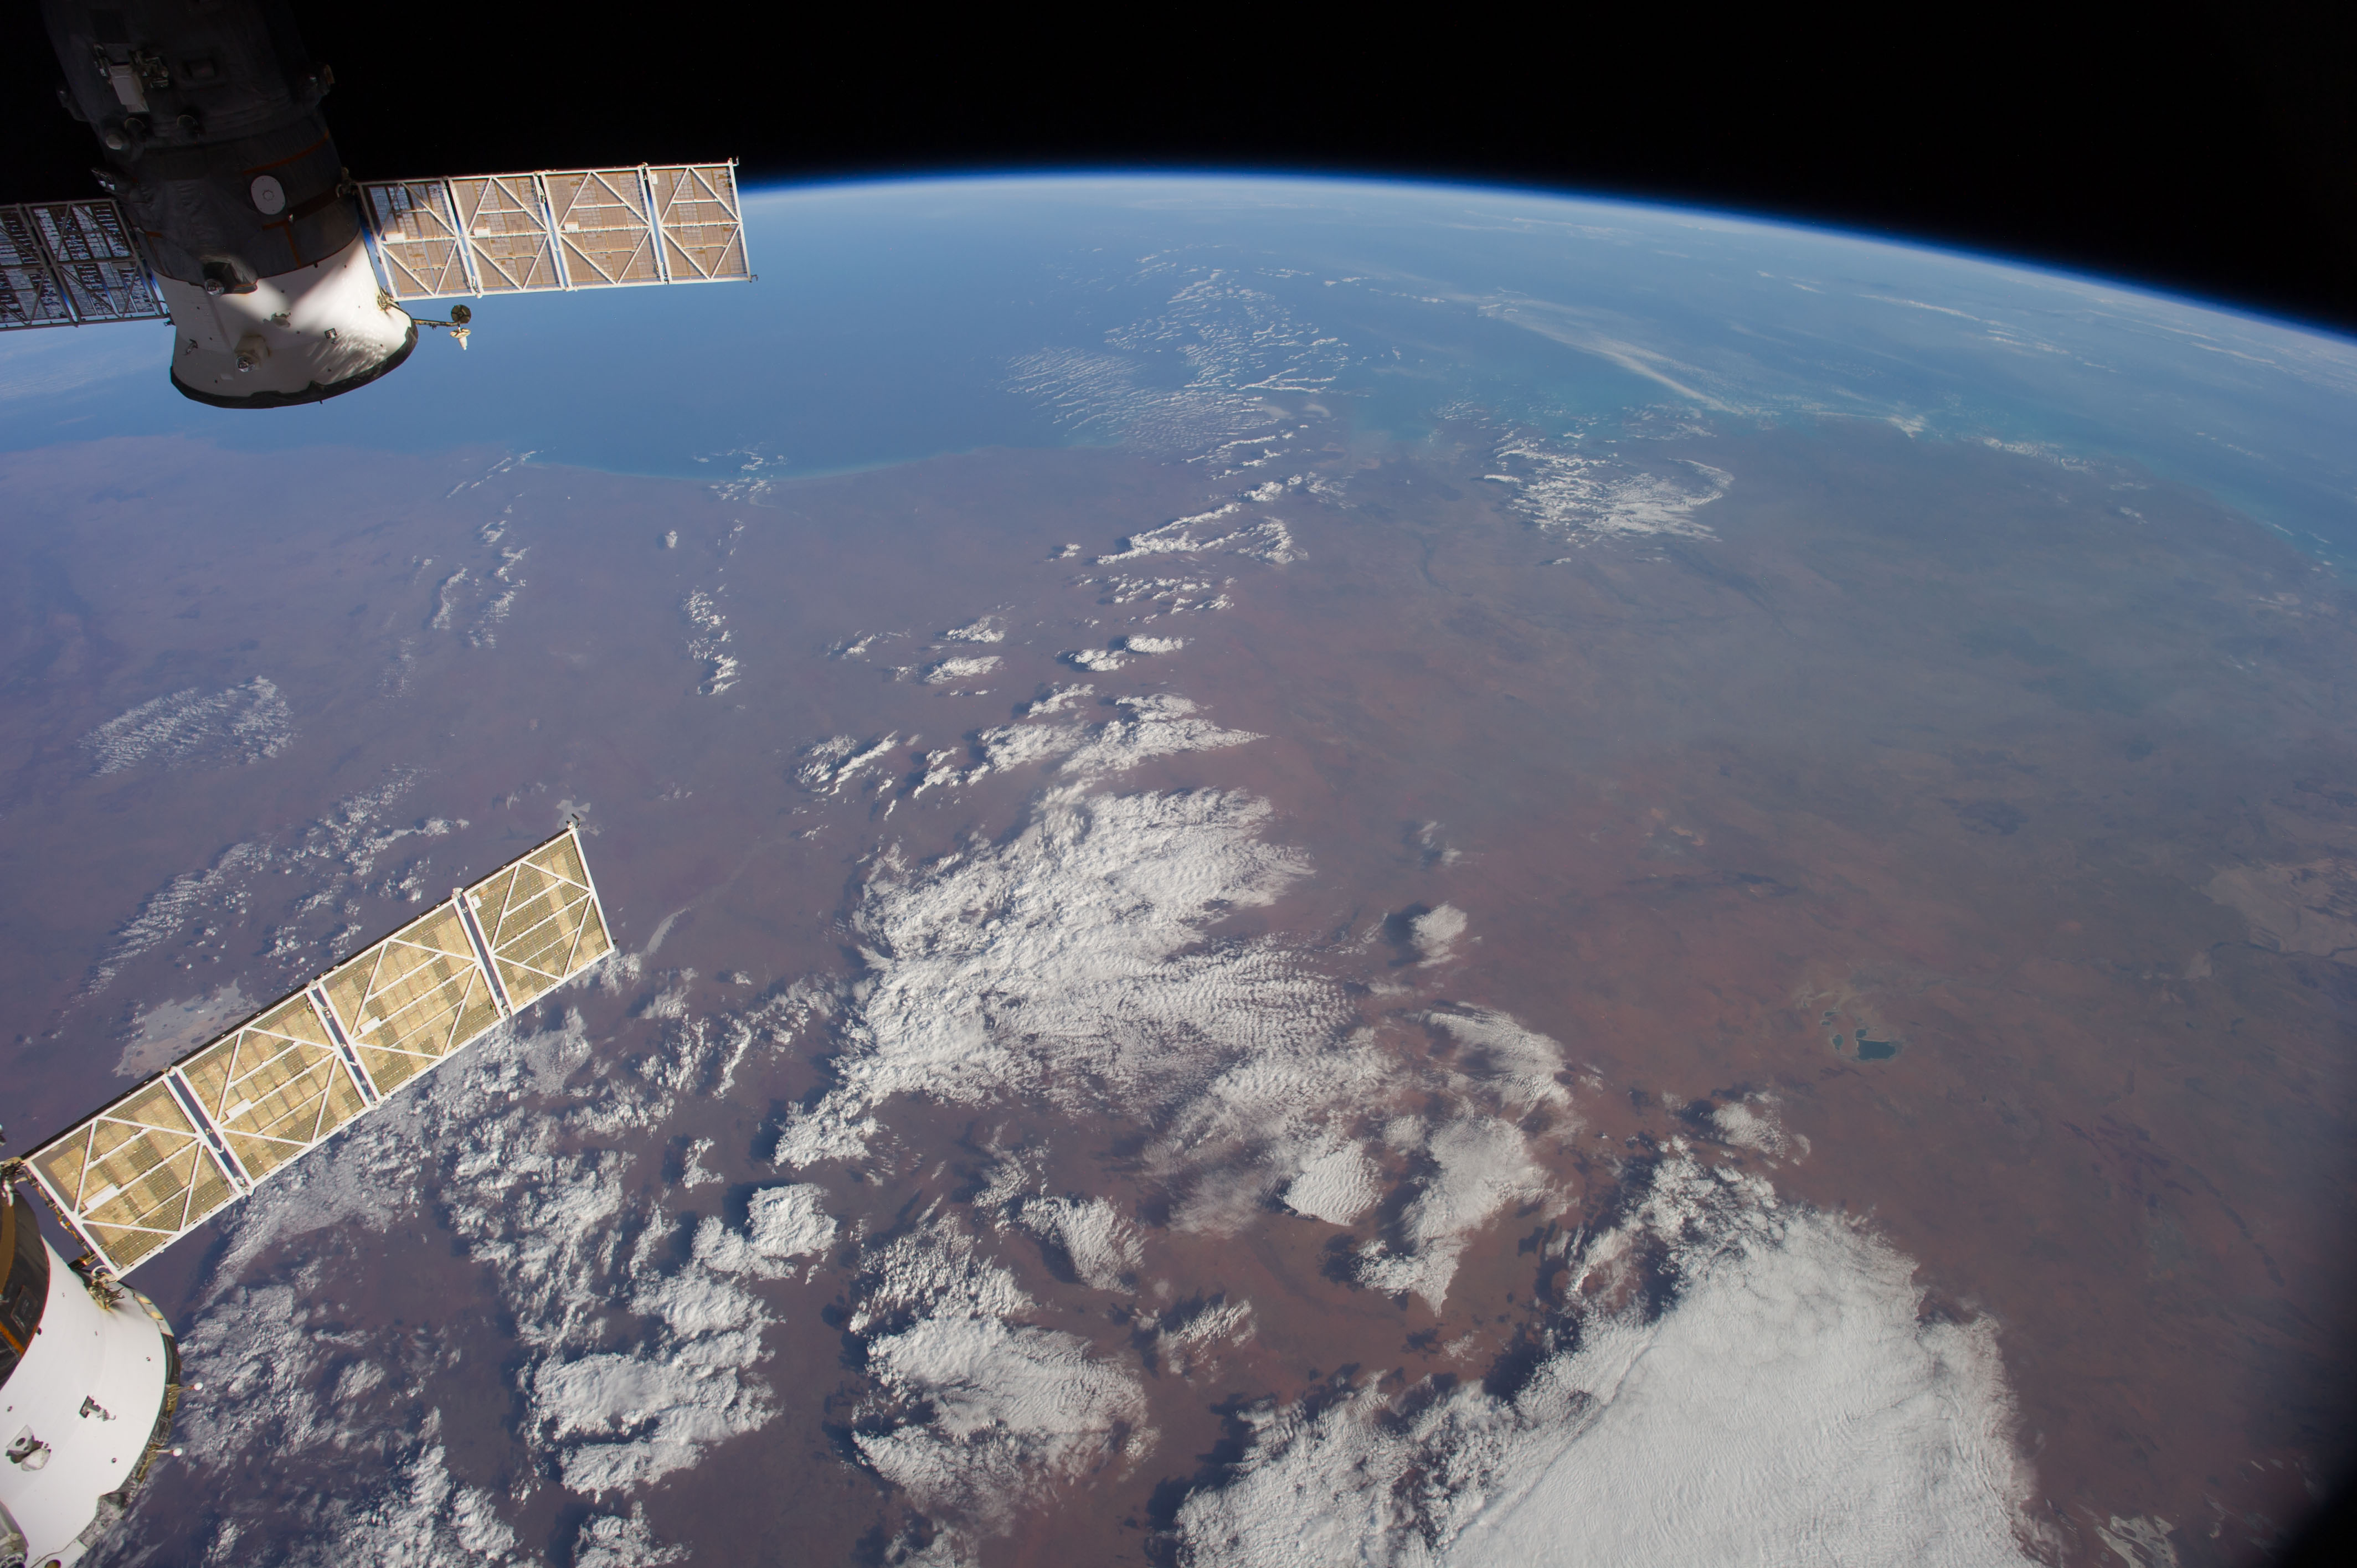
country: AUSTRALIA-WA
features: INDIAN O., KING SOUND, FITZROY R., GASCOYNE R., L. GREGORY, GREAT SANDY DES., ATMOSPHERIC LIMB
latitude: -20.0
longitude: 124.5
